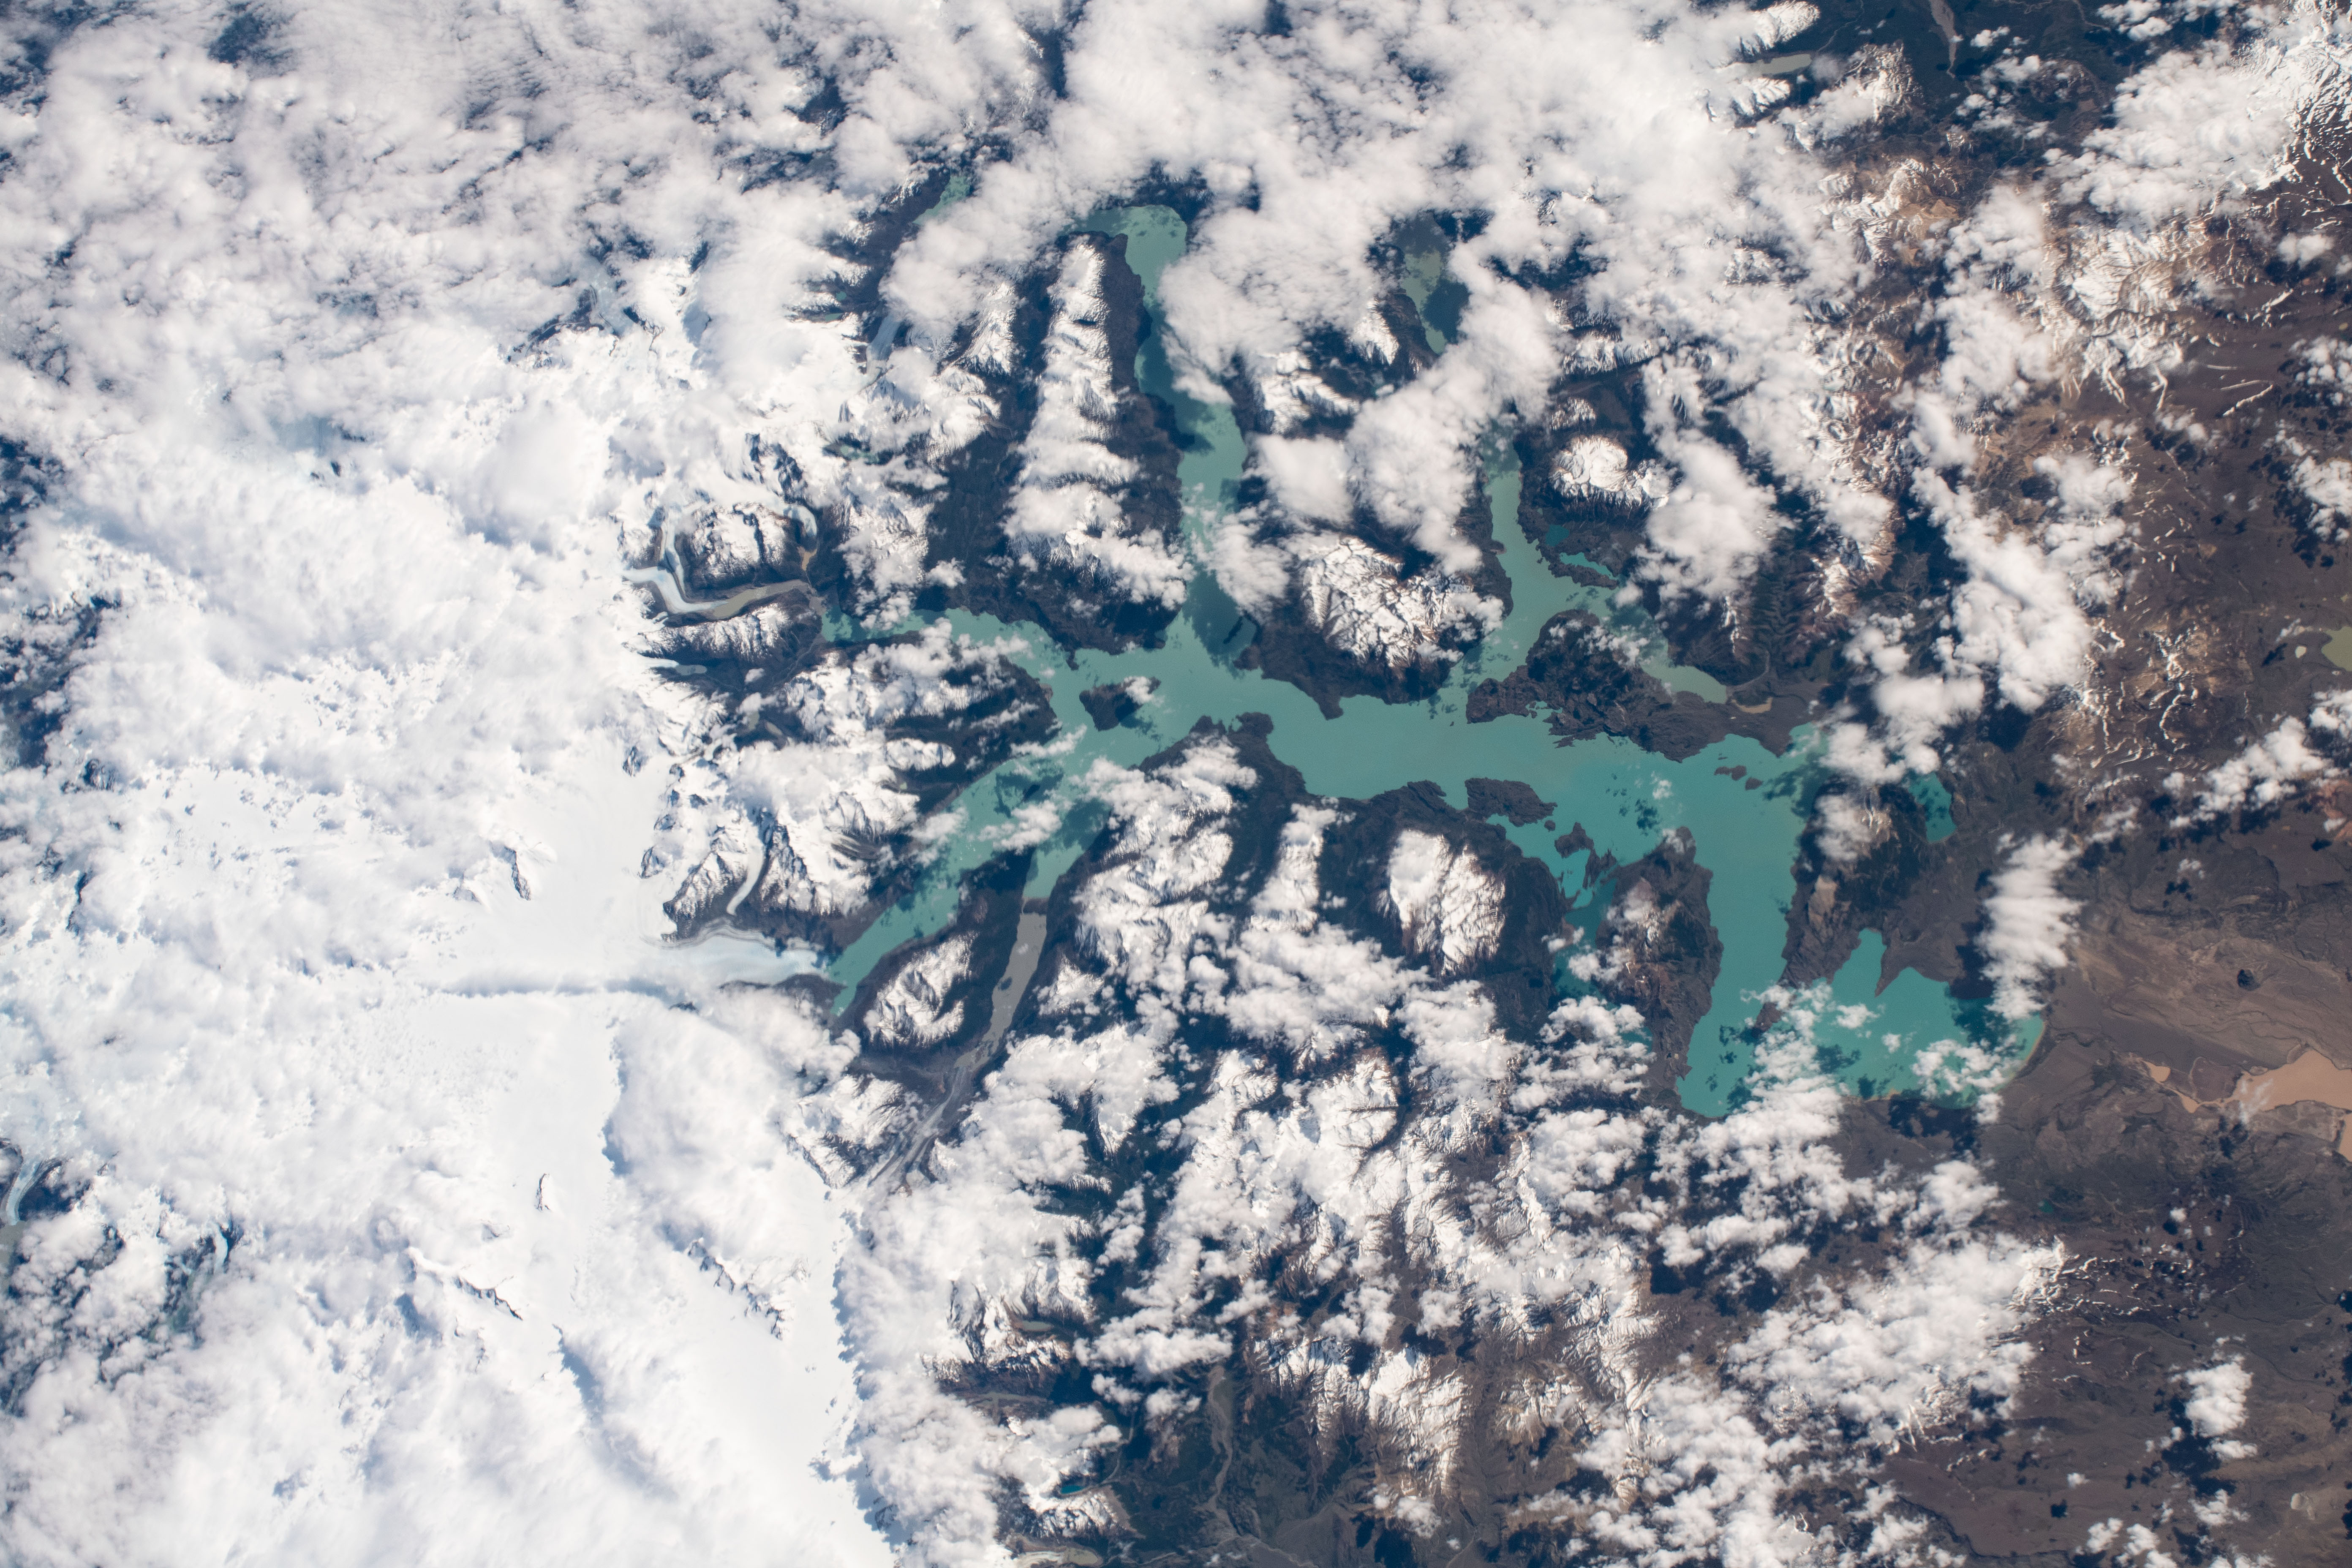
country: CHILE
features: OHIGGINS/SAN MARTIN LAKE
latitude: -48.9
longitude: -72.7
